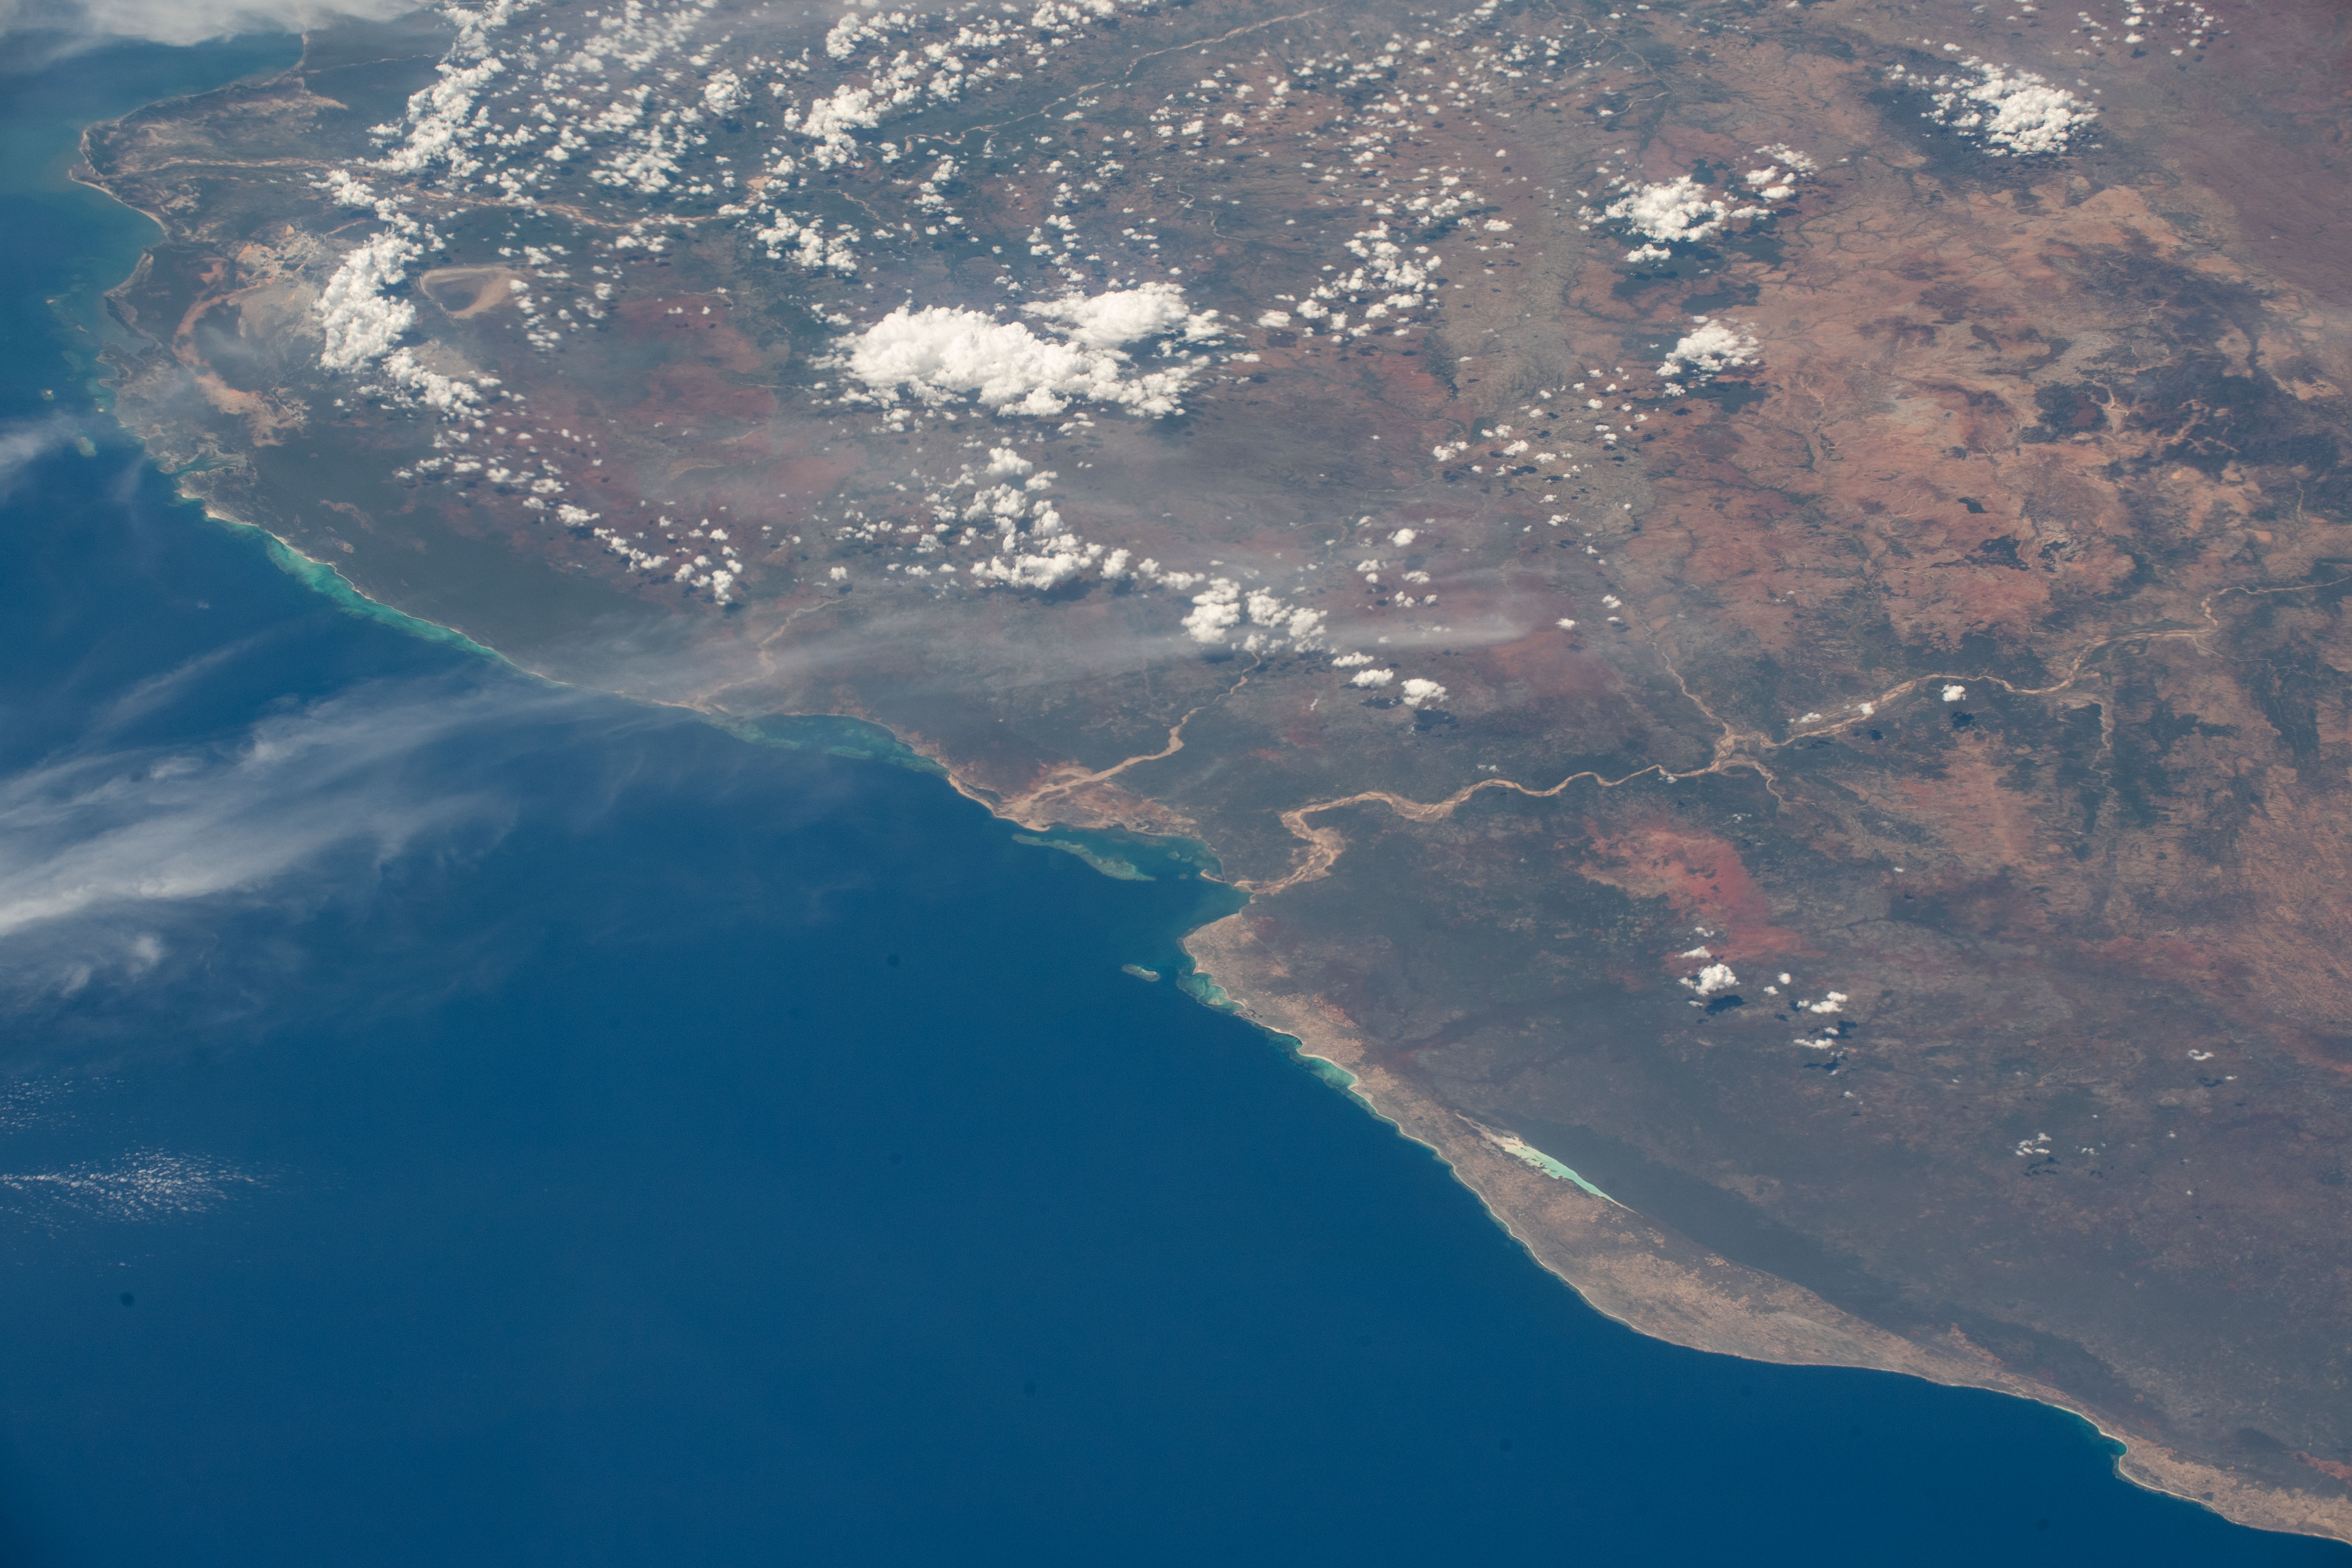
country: MADAGASCAR
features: F.TSAMANAMPETSOTSA LAKE, TSIMANAMPETSOTSA NATURE RESERVE, FIHERENANA RIVER, ONILAHY RIVER
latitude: -23.4
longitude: 44.0
